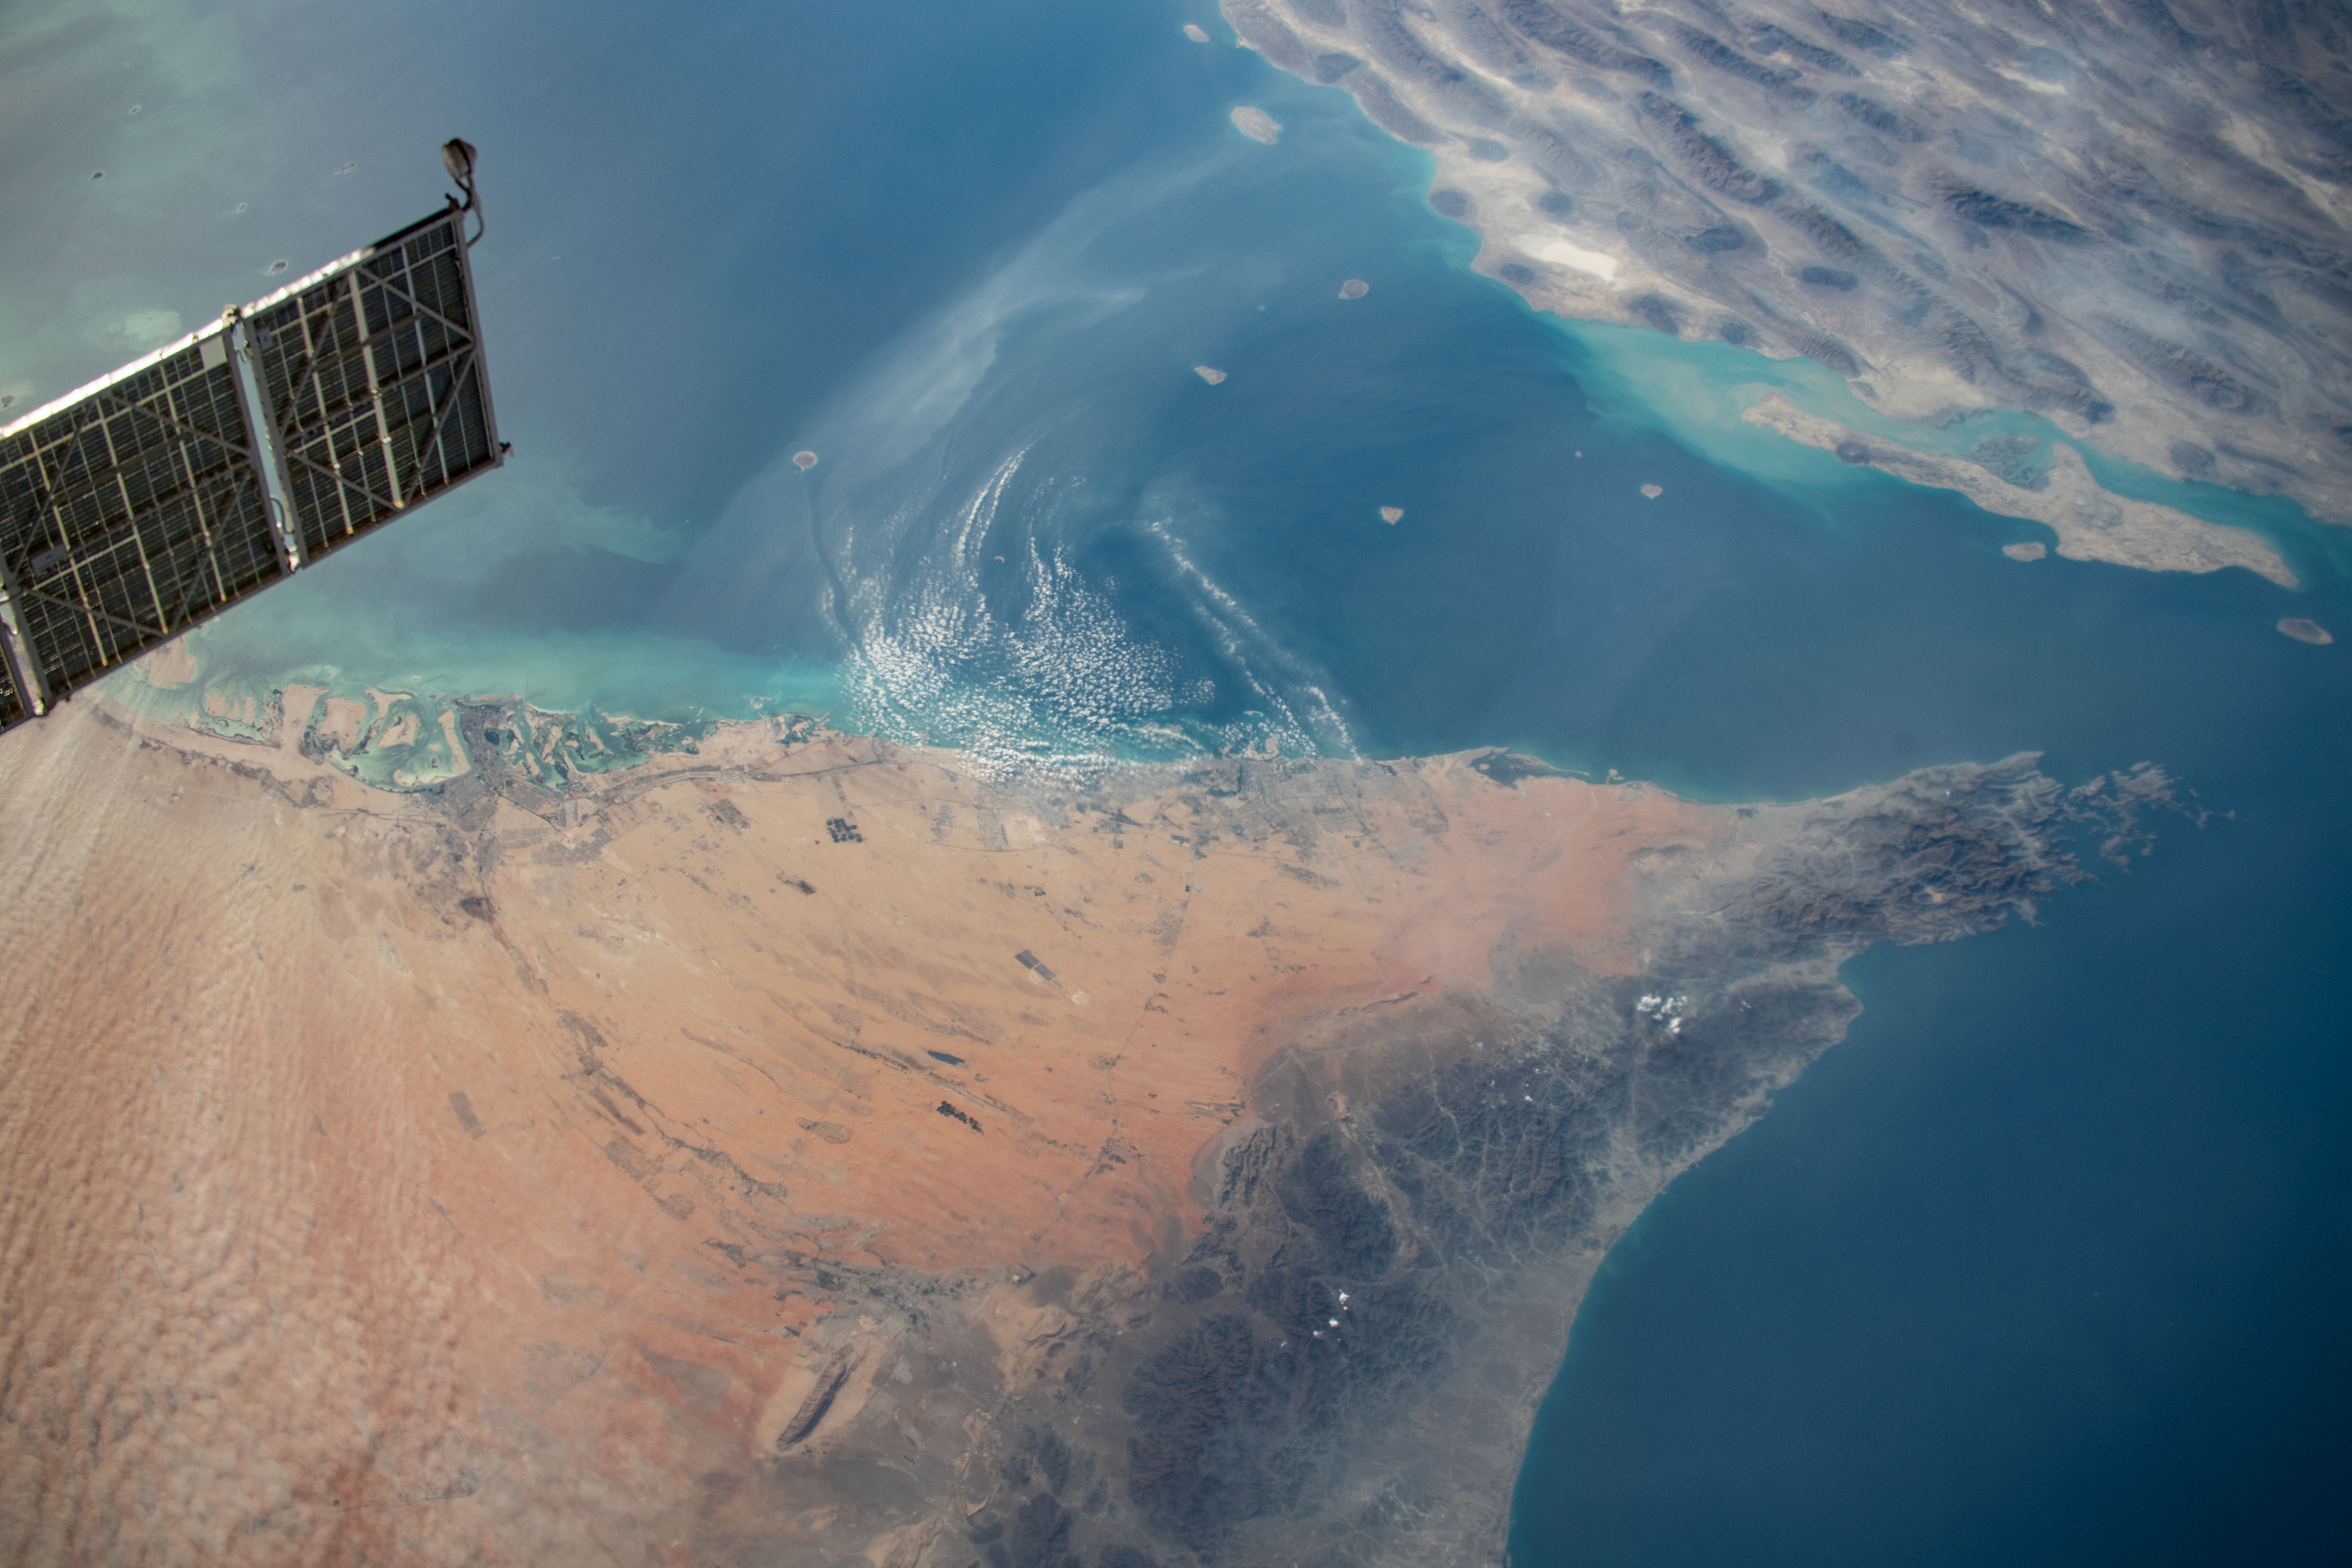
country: UNITED ARAB EMIRATES
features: DUBAI, AL JAFFILIYA, THE WORLD ISLANDS, DEIRA
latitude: 25.1
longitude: 55.3
